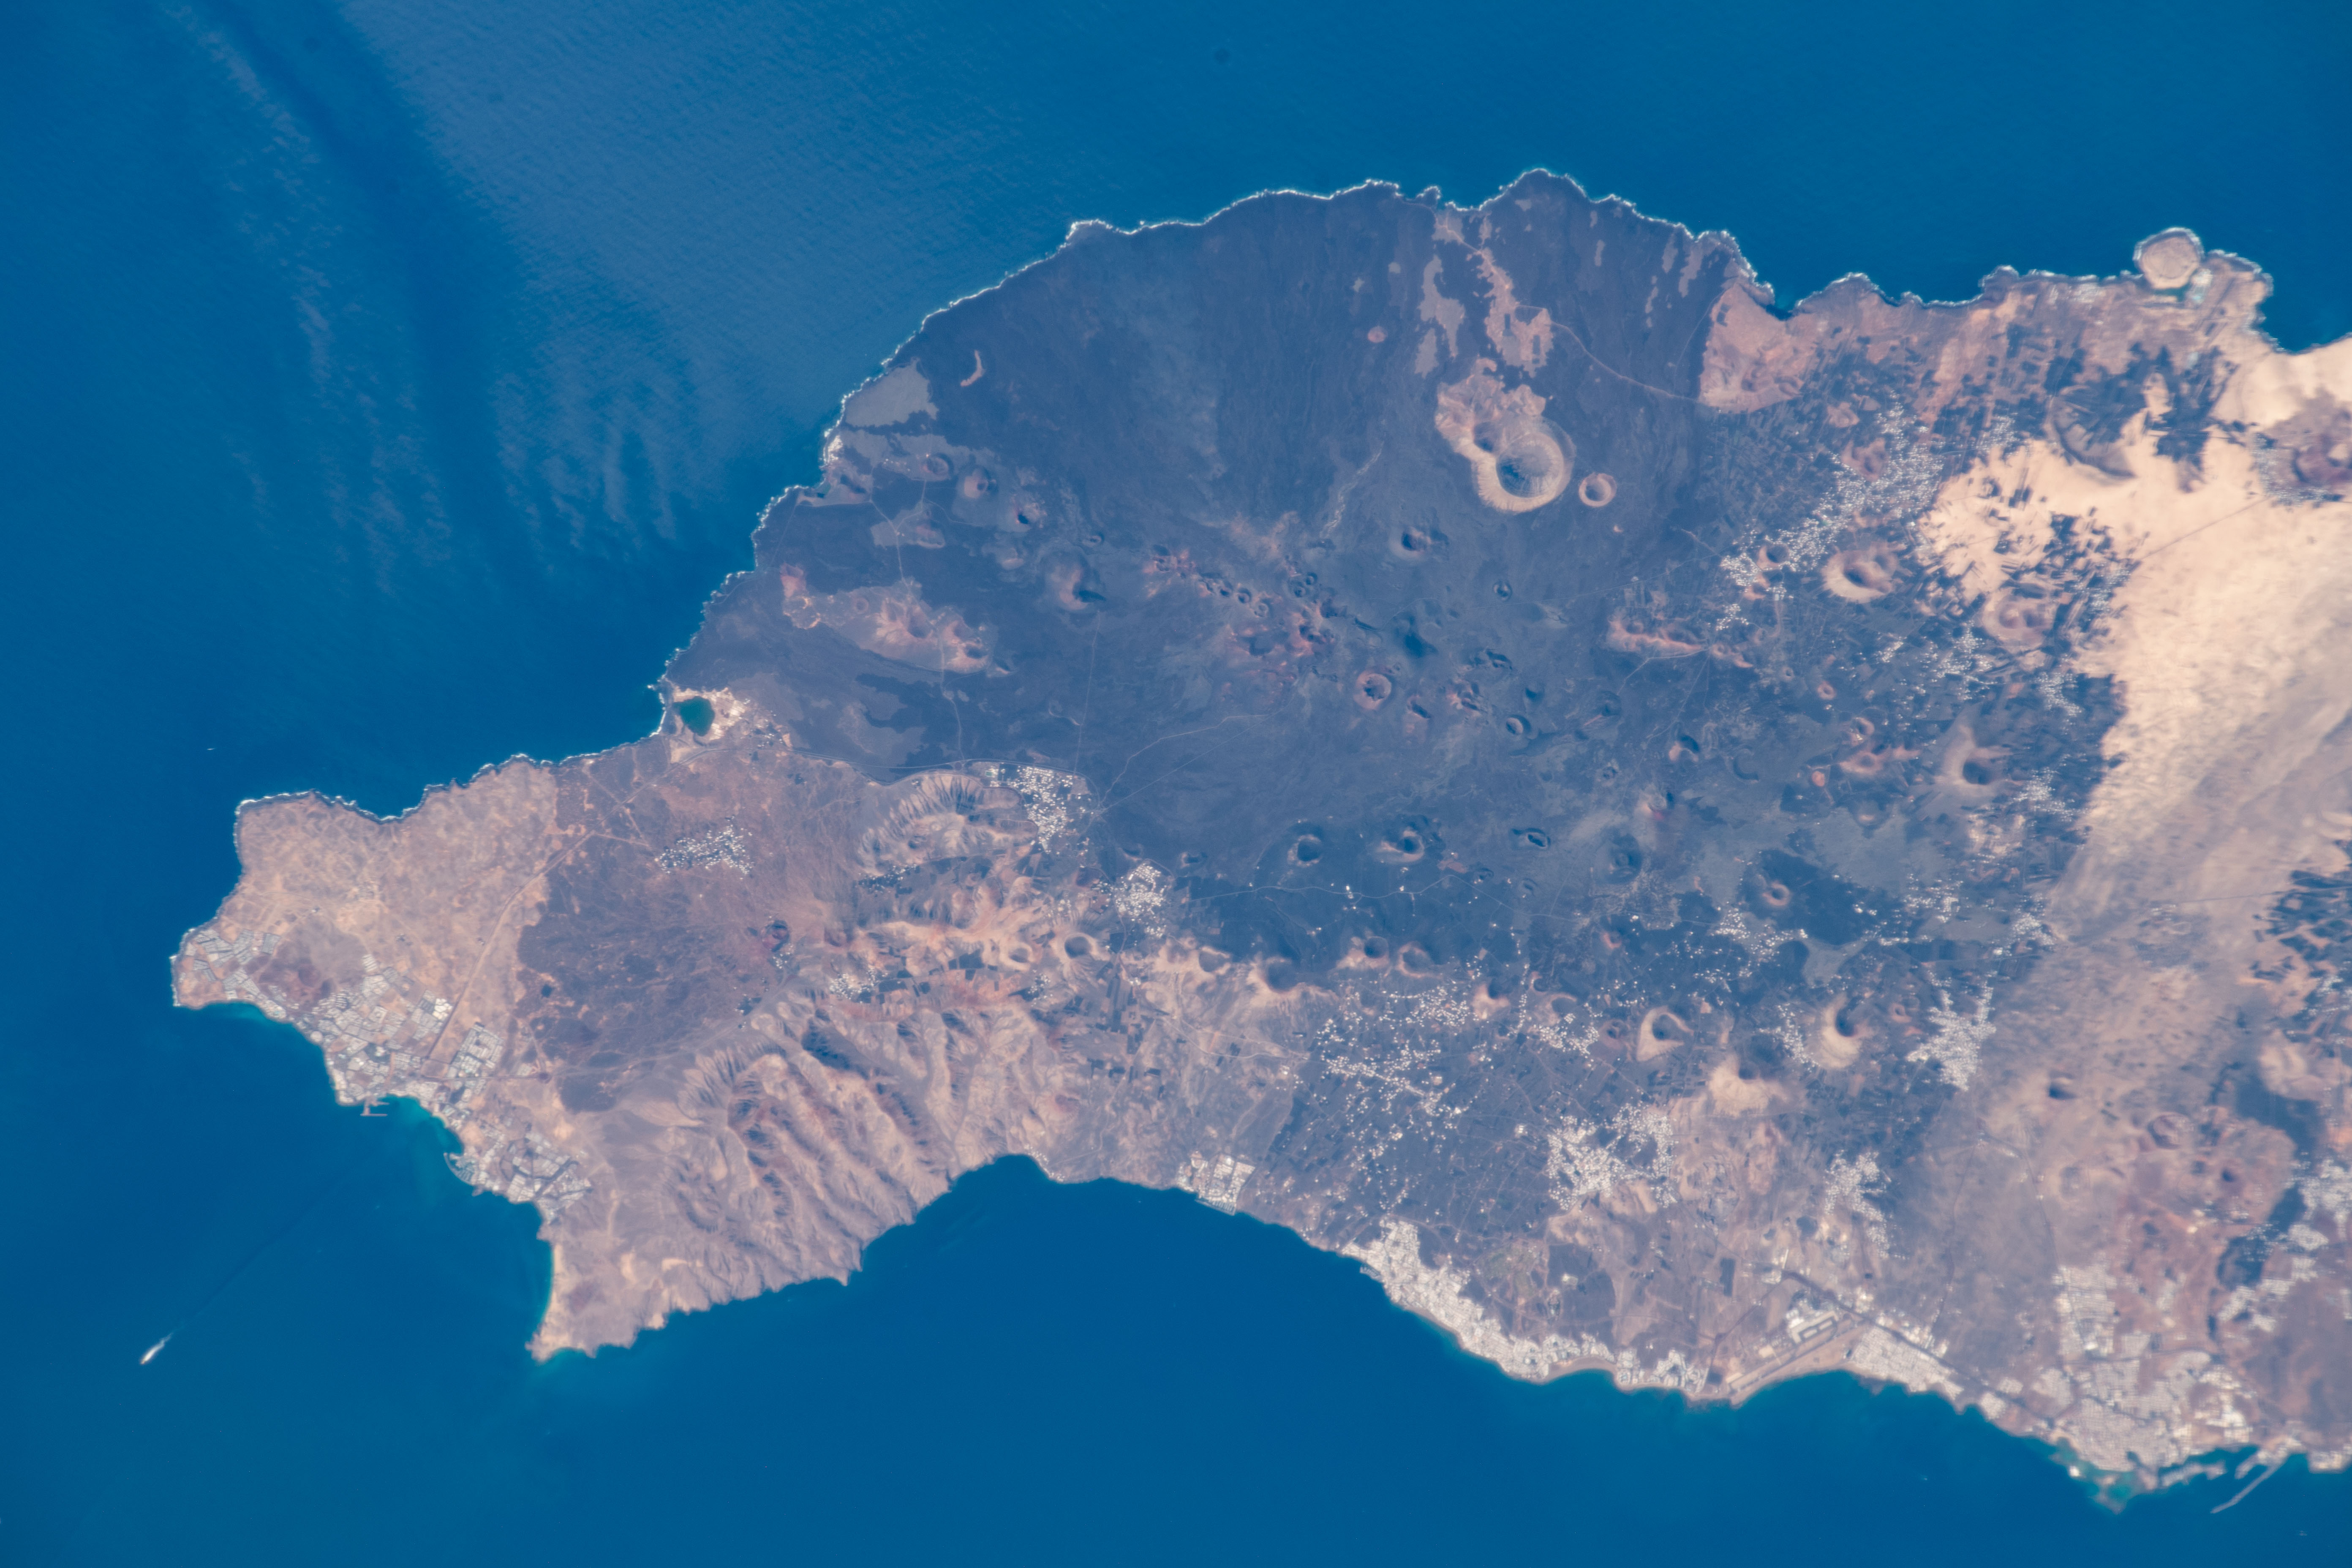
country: CANARY ISLANDS
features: LANZAROTE
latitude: 29.0
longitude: -13.8
